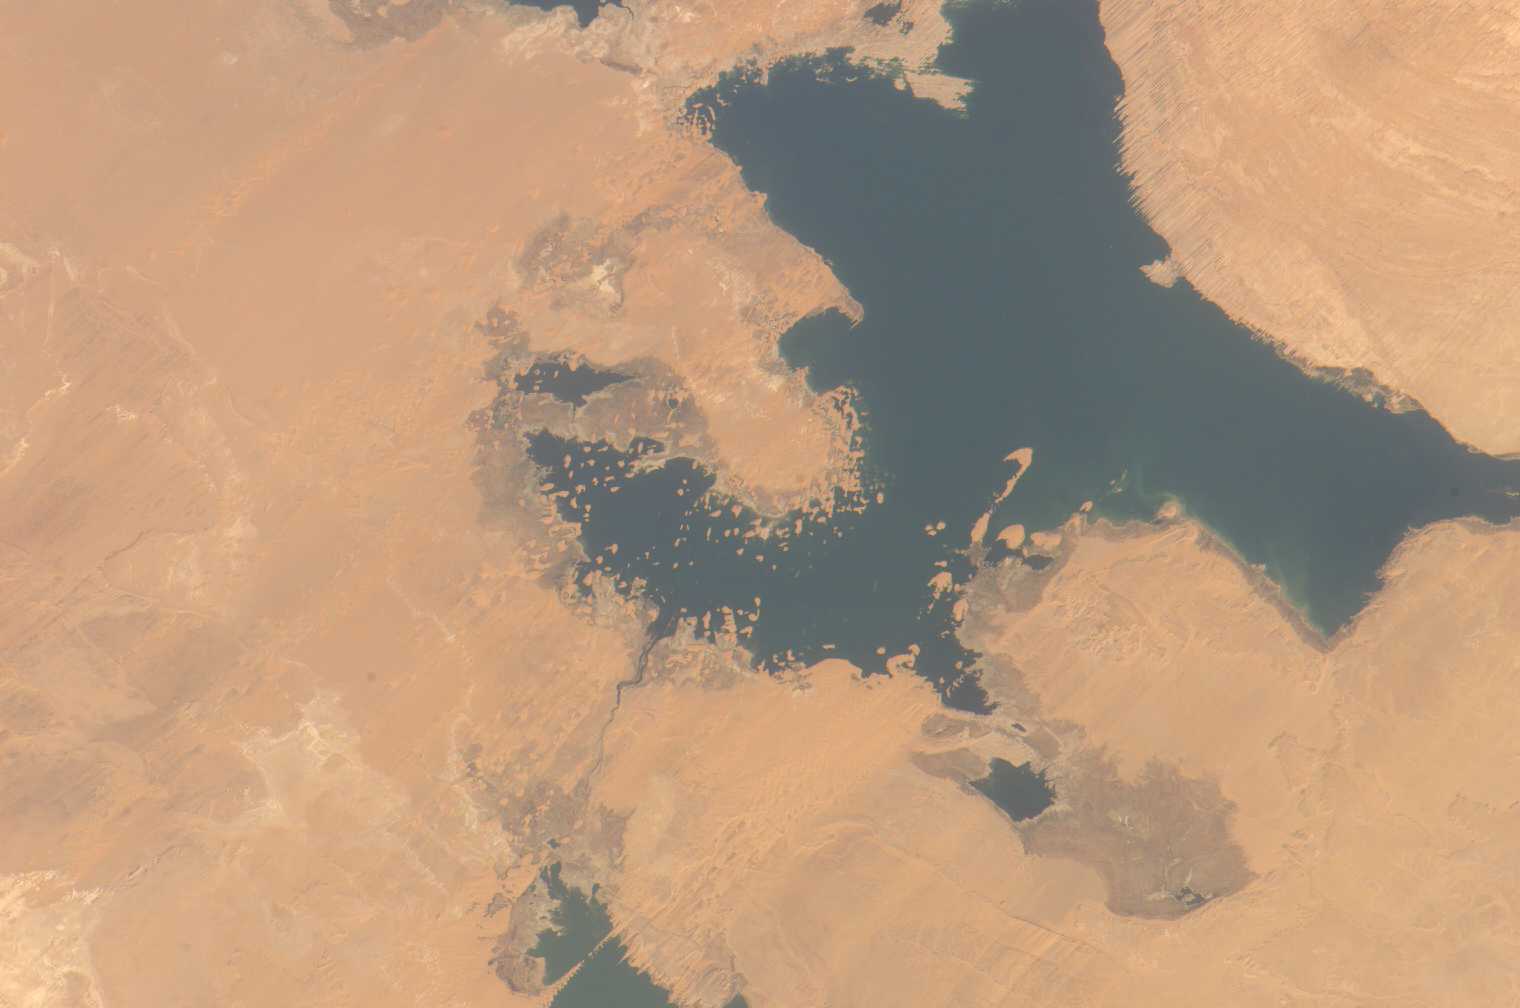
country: EGYPT
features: NW. TOSHKA LAKES, WIND STREAKS
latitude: 23.5
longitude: 30.5
